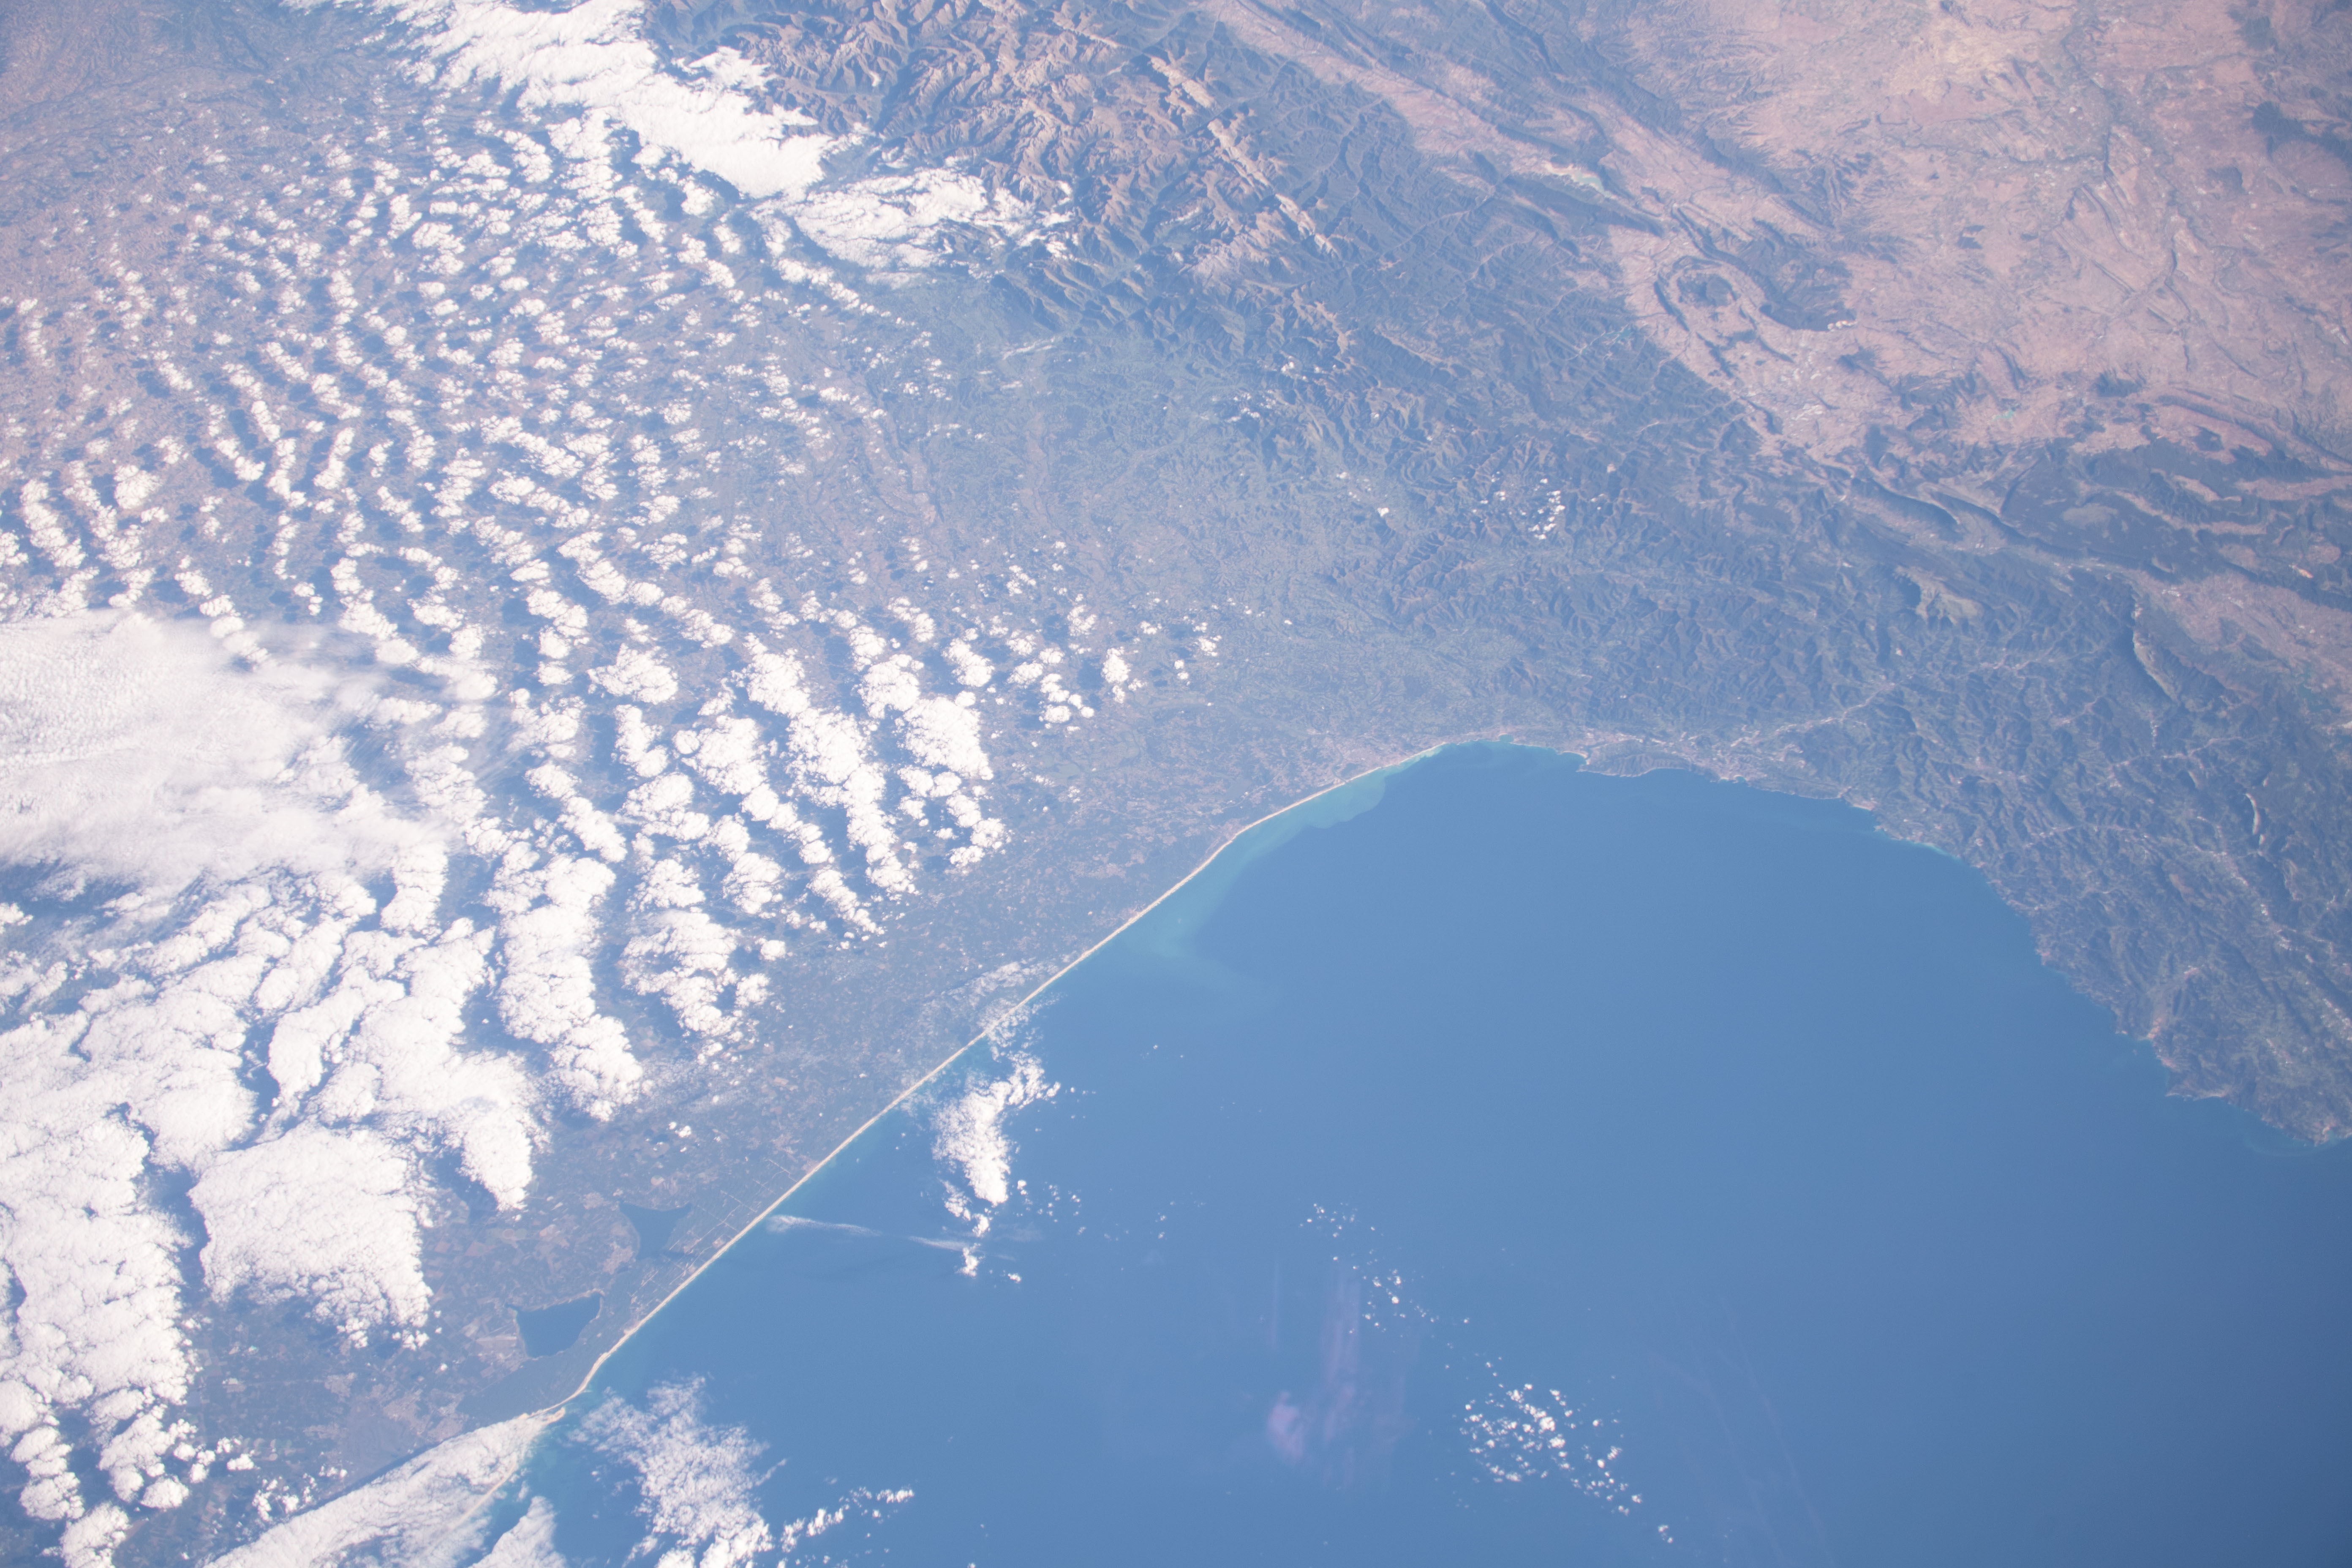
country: FRANCE
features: CAP BRETON CANYON, CAPBRETON, MIMIZAN
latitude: 43.5
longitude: -1.5
